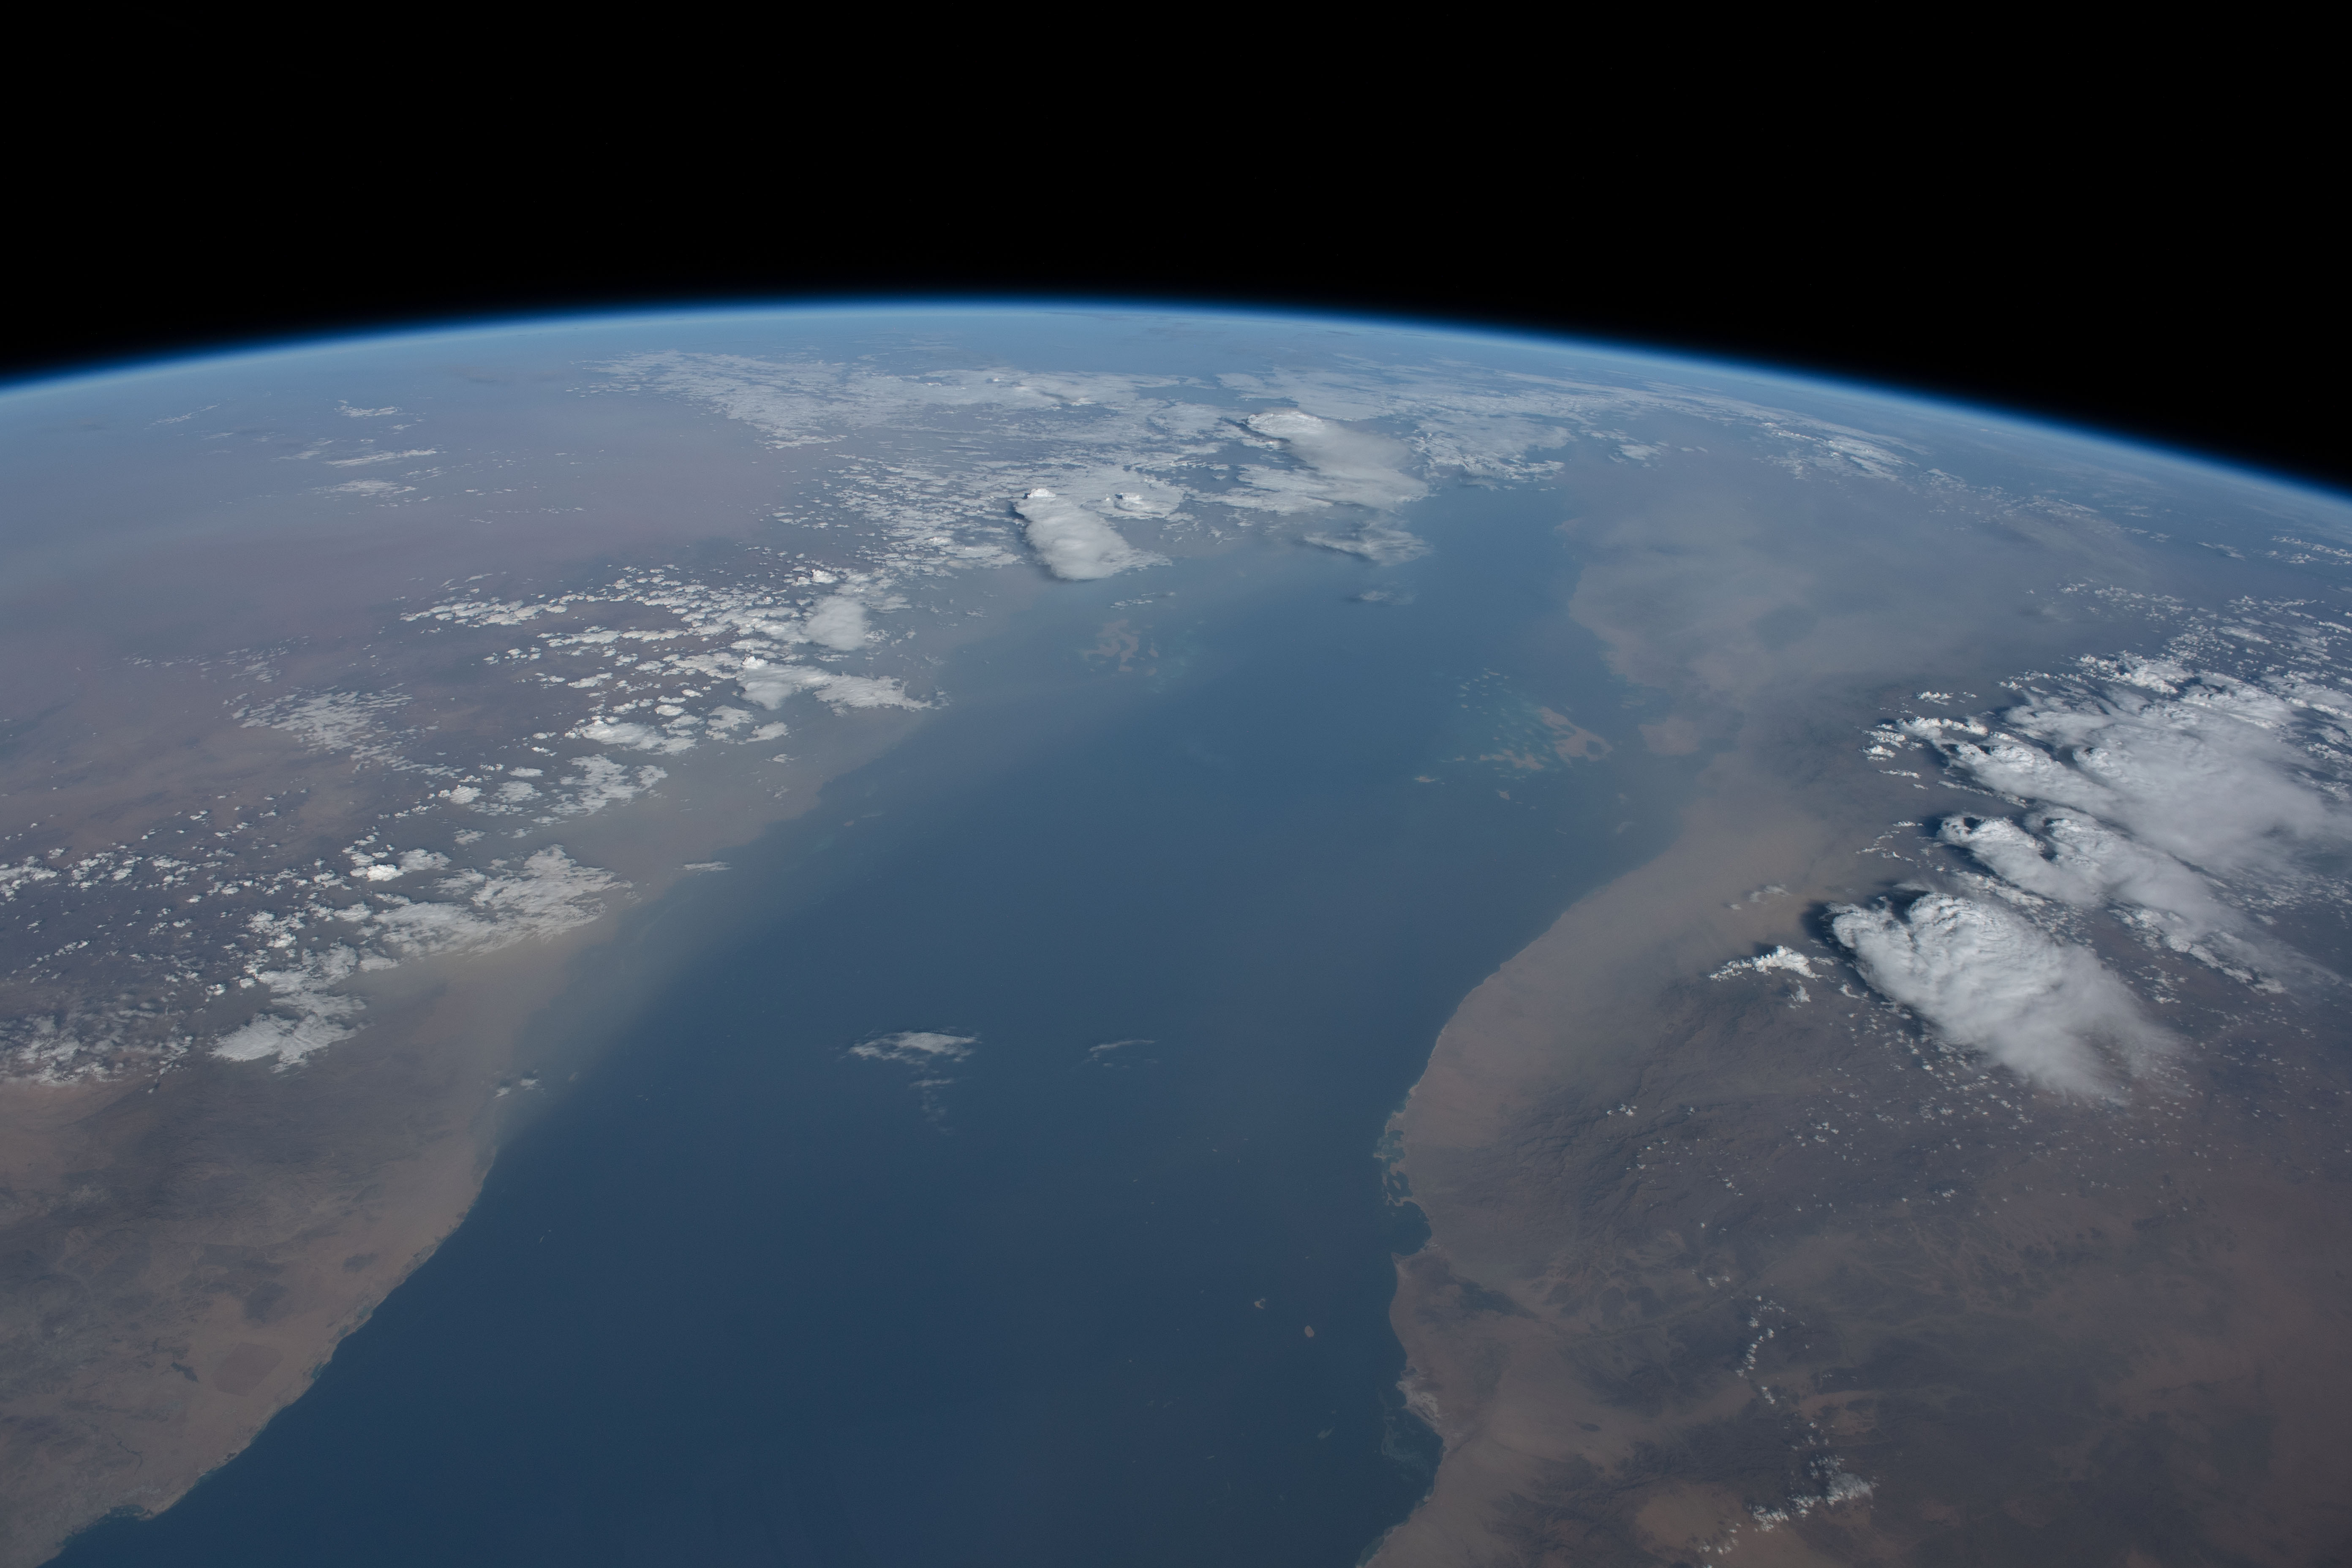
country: ERITREA
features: YEMEN, RED SEA, DAHLAK MARINE NATIONAL PARK, FARASAN ISLAND MARINE SANCTUARY, JAZIRAT JABAL ZAQAR, JABAL ALSABAYA, SAUDI ARABIA, EARTH LIMB
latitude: 18.0
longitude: 40.0
